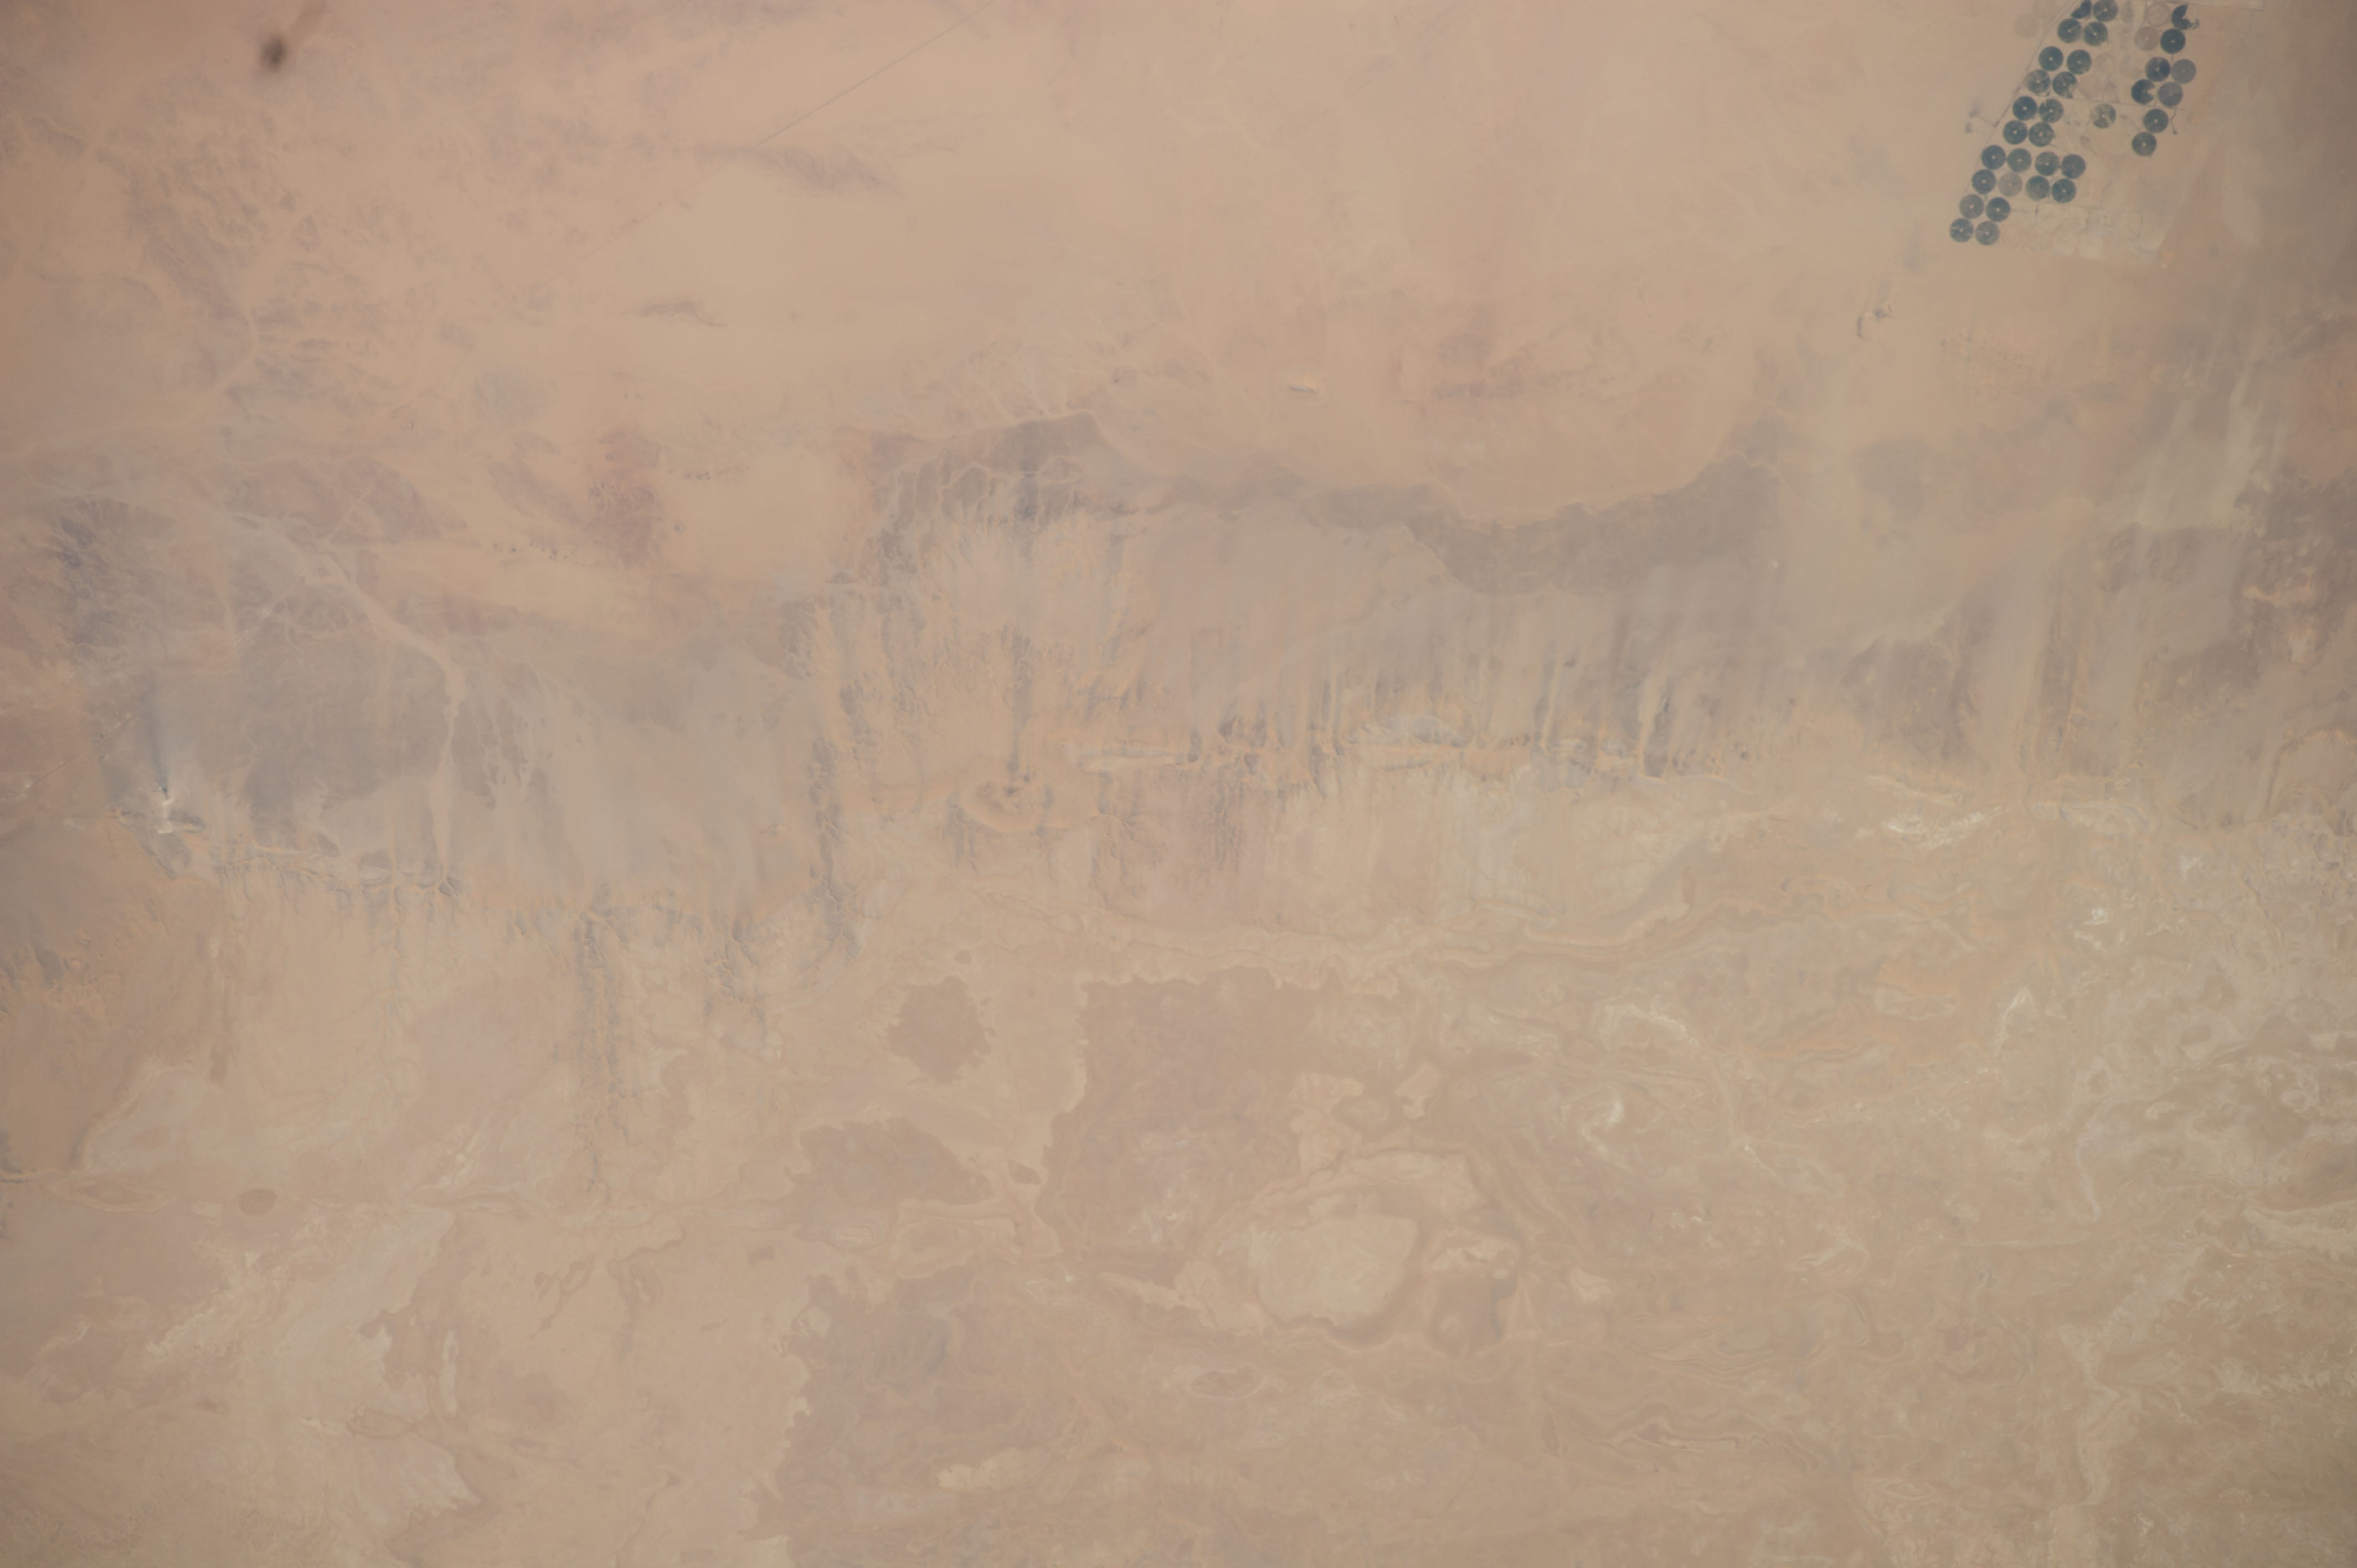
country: EGYPT
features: CENTER PIVOT IRRIGATION, AGR., LIBYAN DES.
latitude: 23.4
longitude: 31.9
